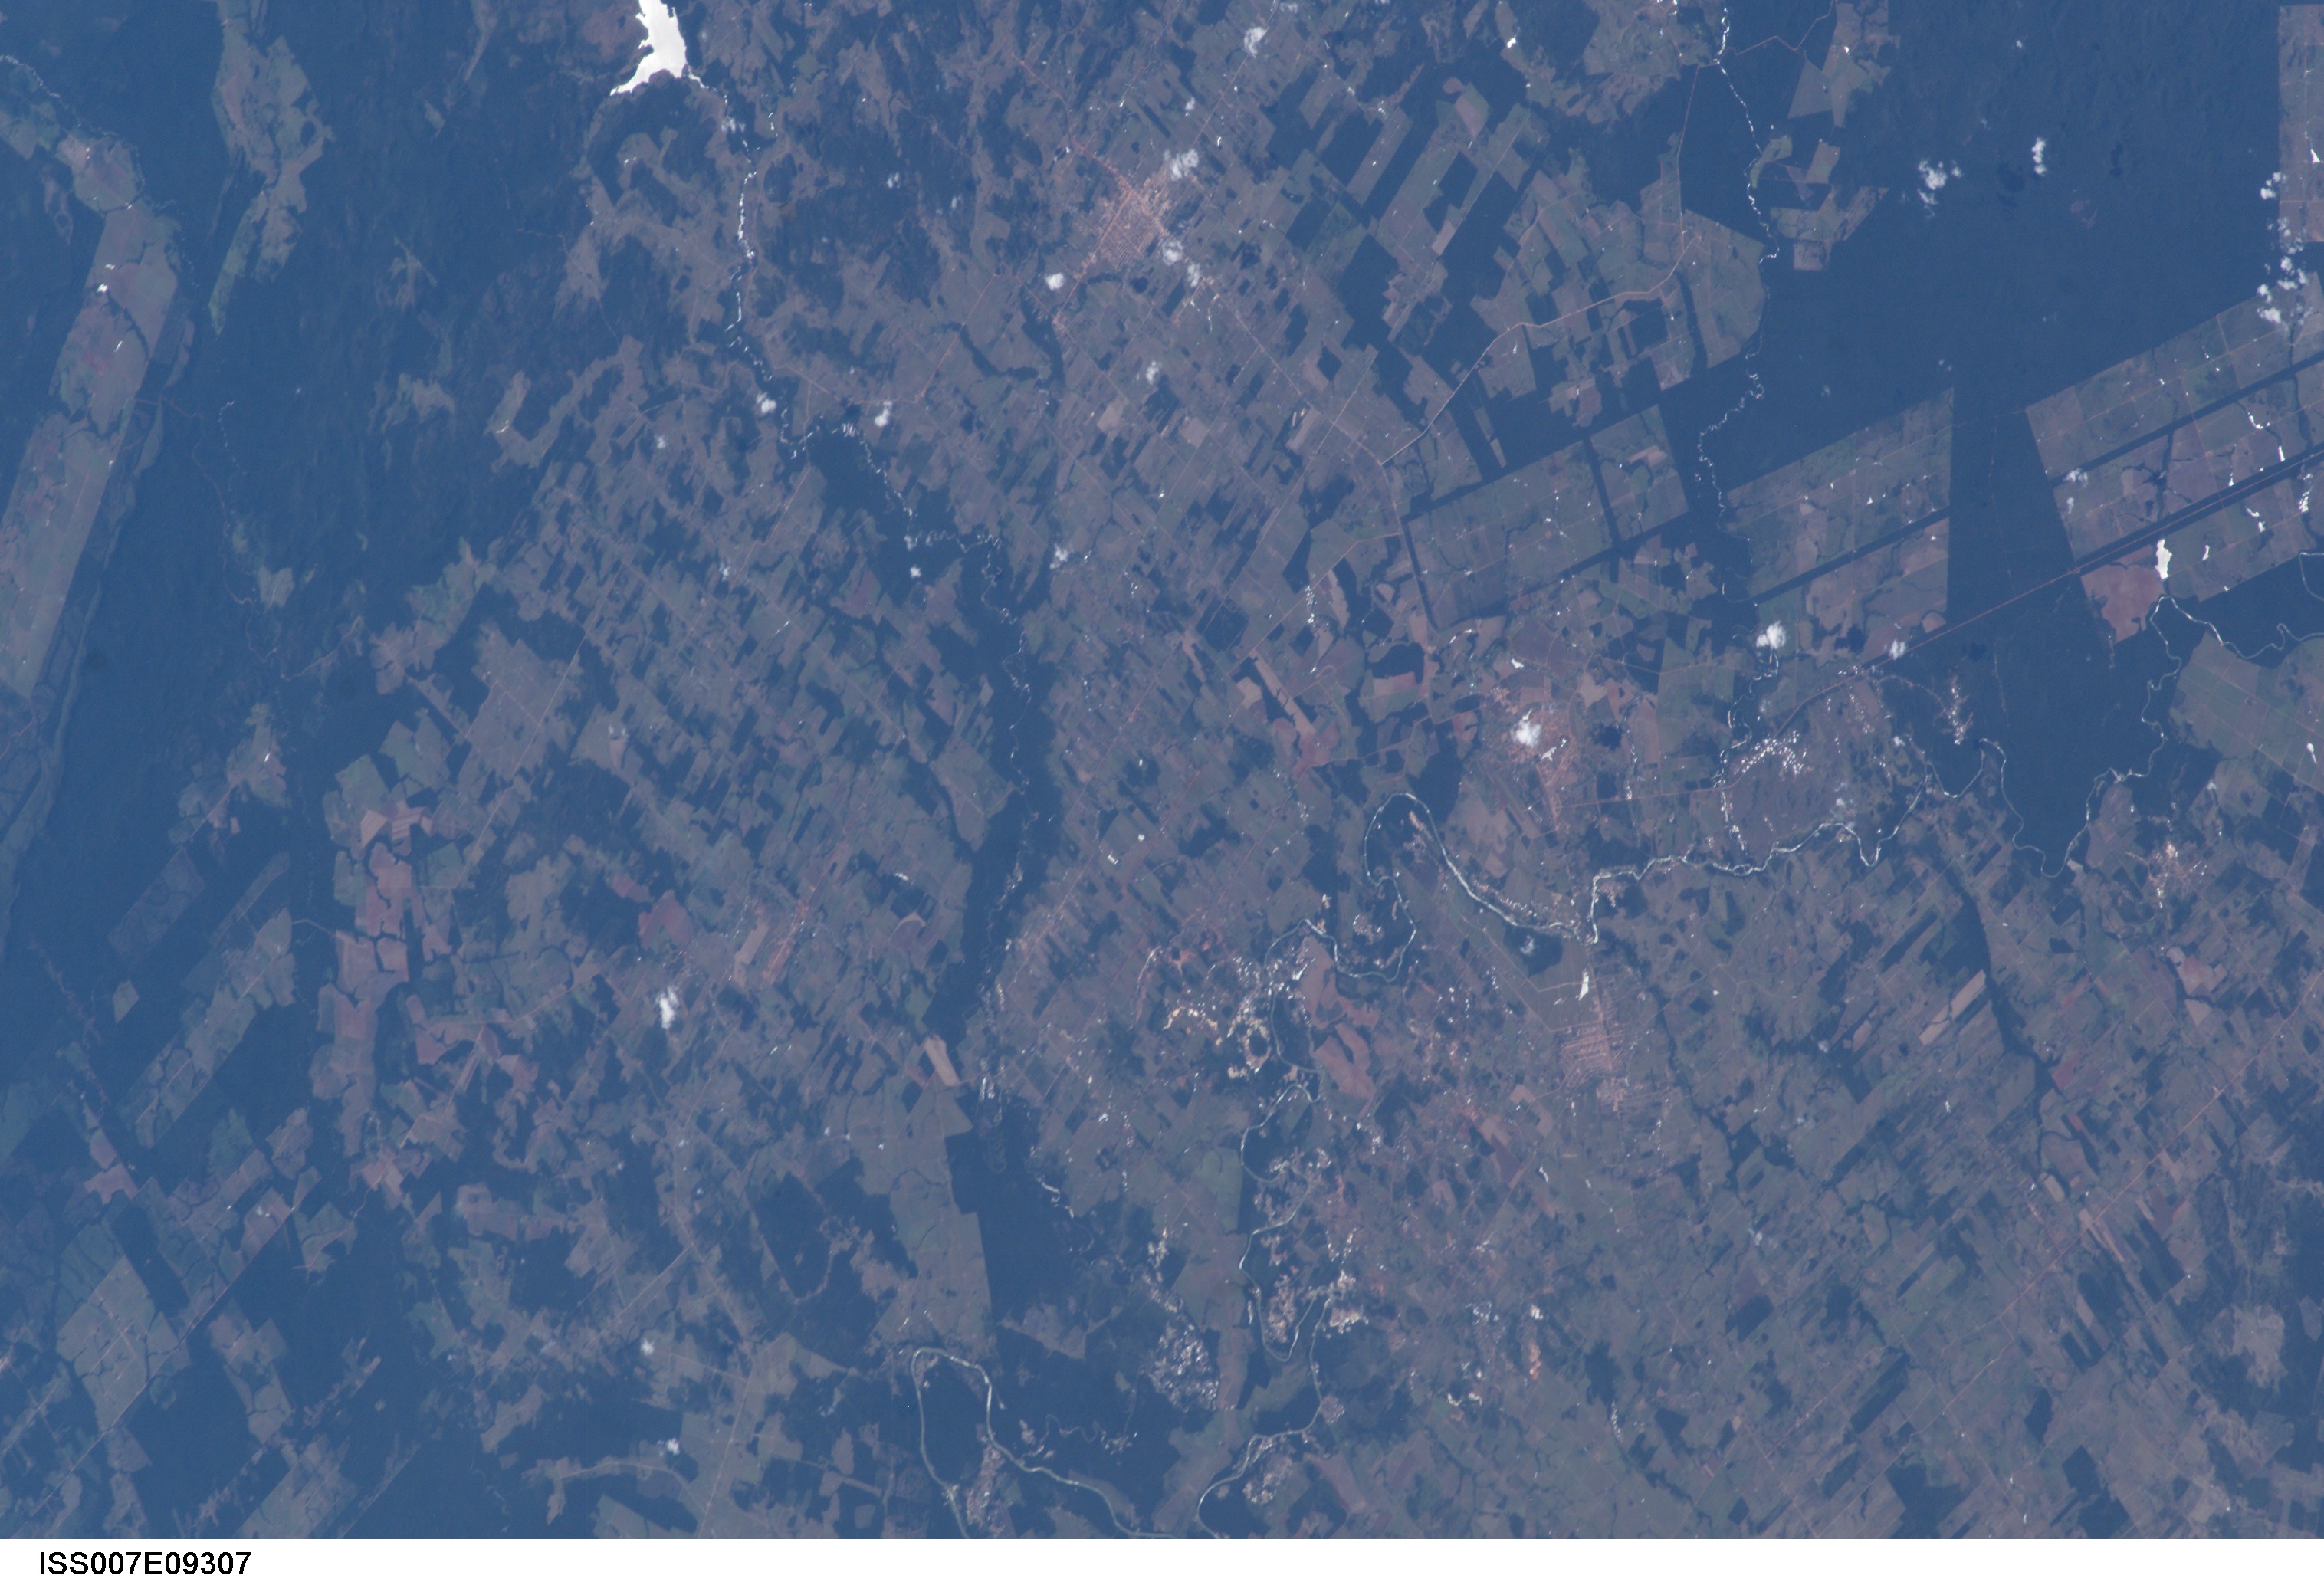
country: BRAZIL
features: RIVERS, LAKES, SUNGLINT, DEFORESTATION
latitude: -10.0
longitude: -55.0
